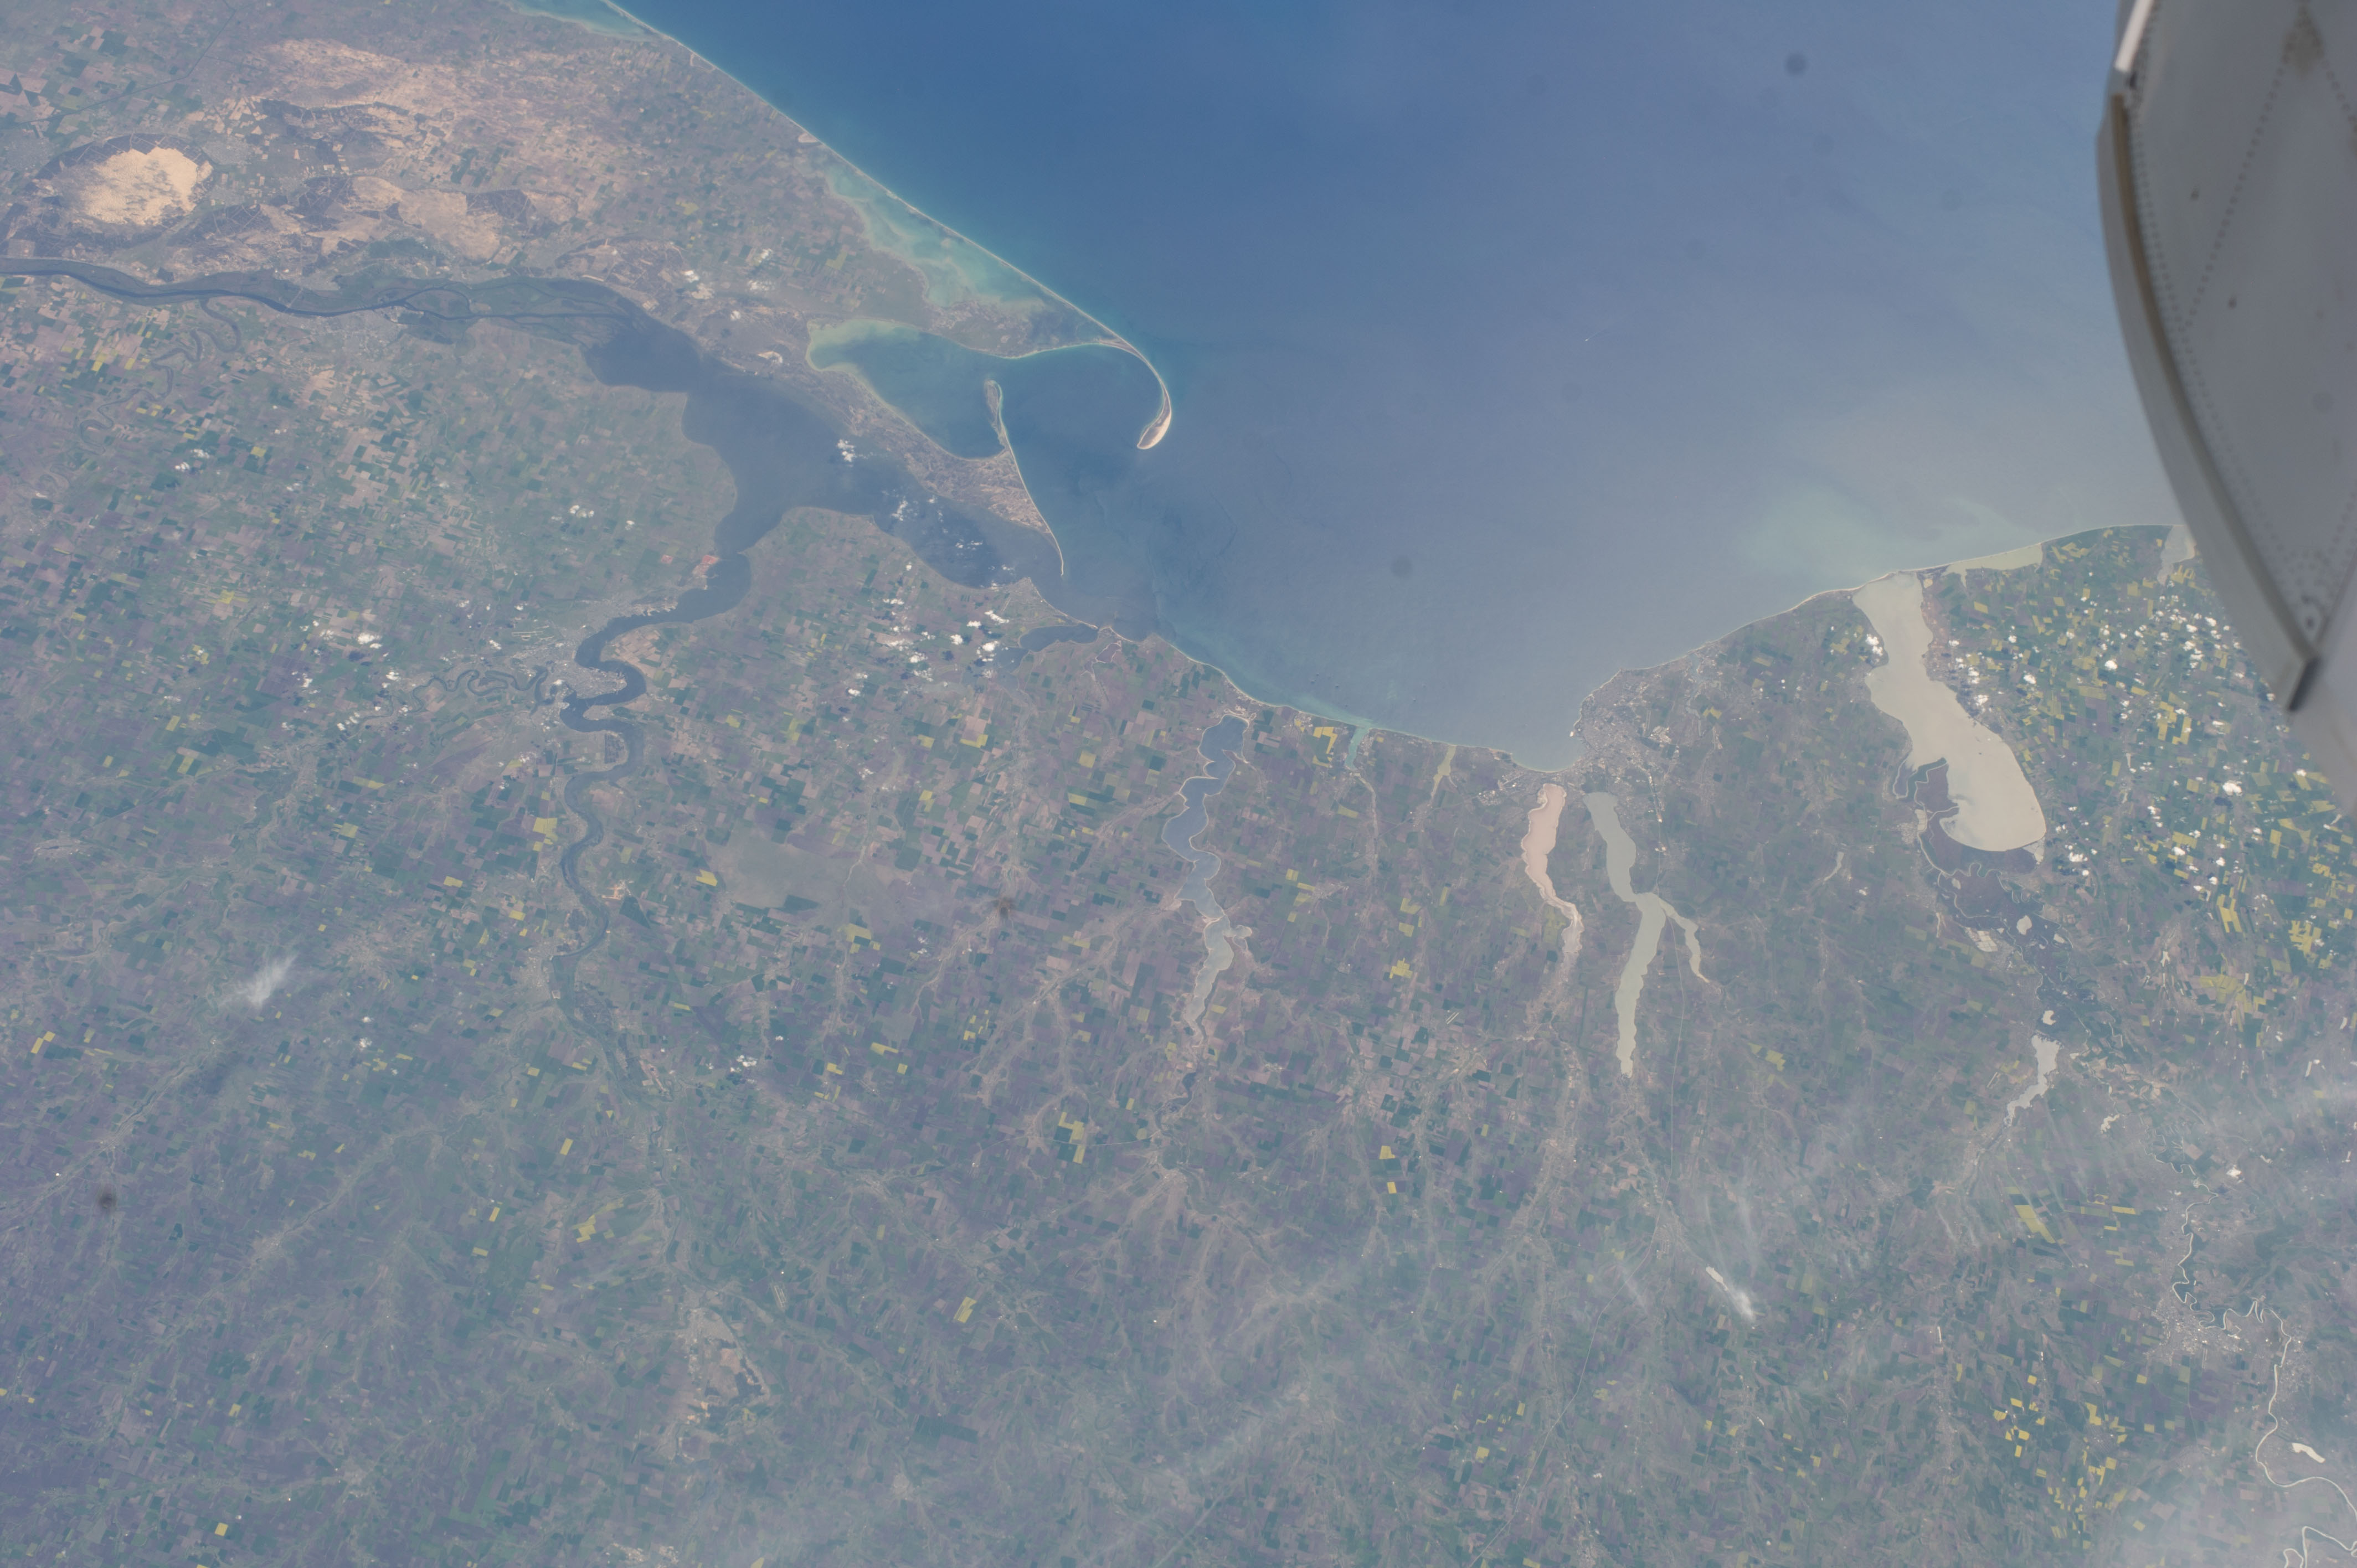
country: UKRAINE
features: UKRAINE, TYLIHUL ESTUARY
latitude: 46.8
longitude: 31.1
